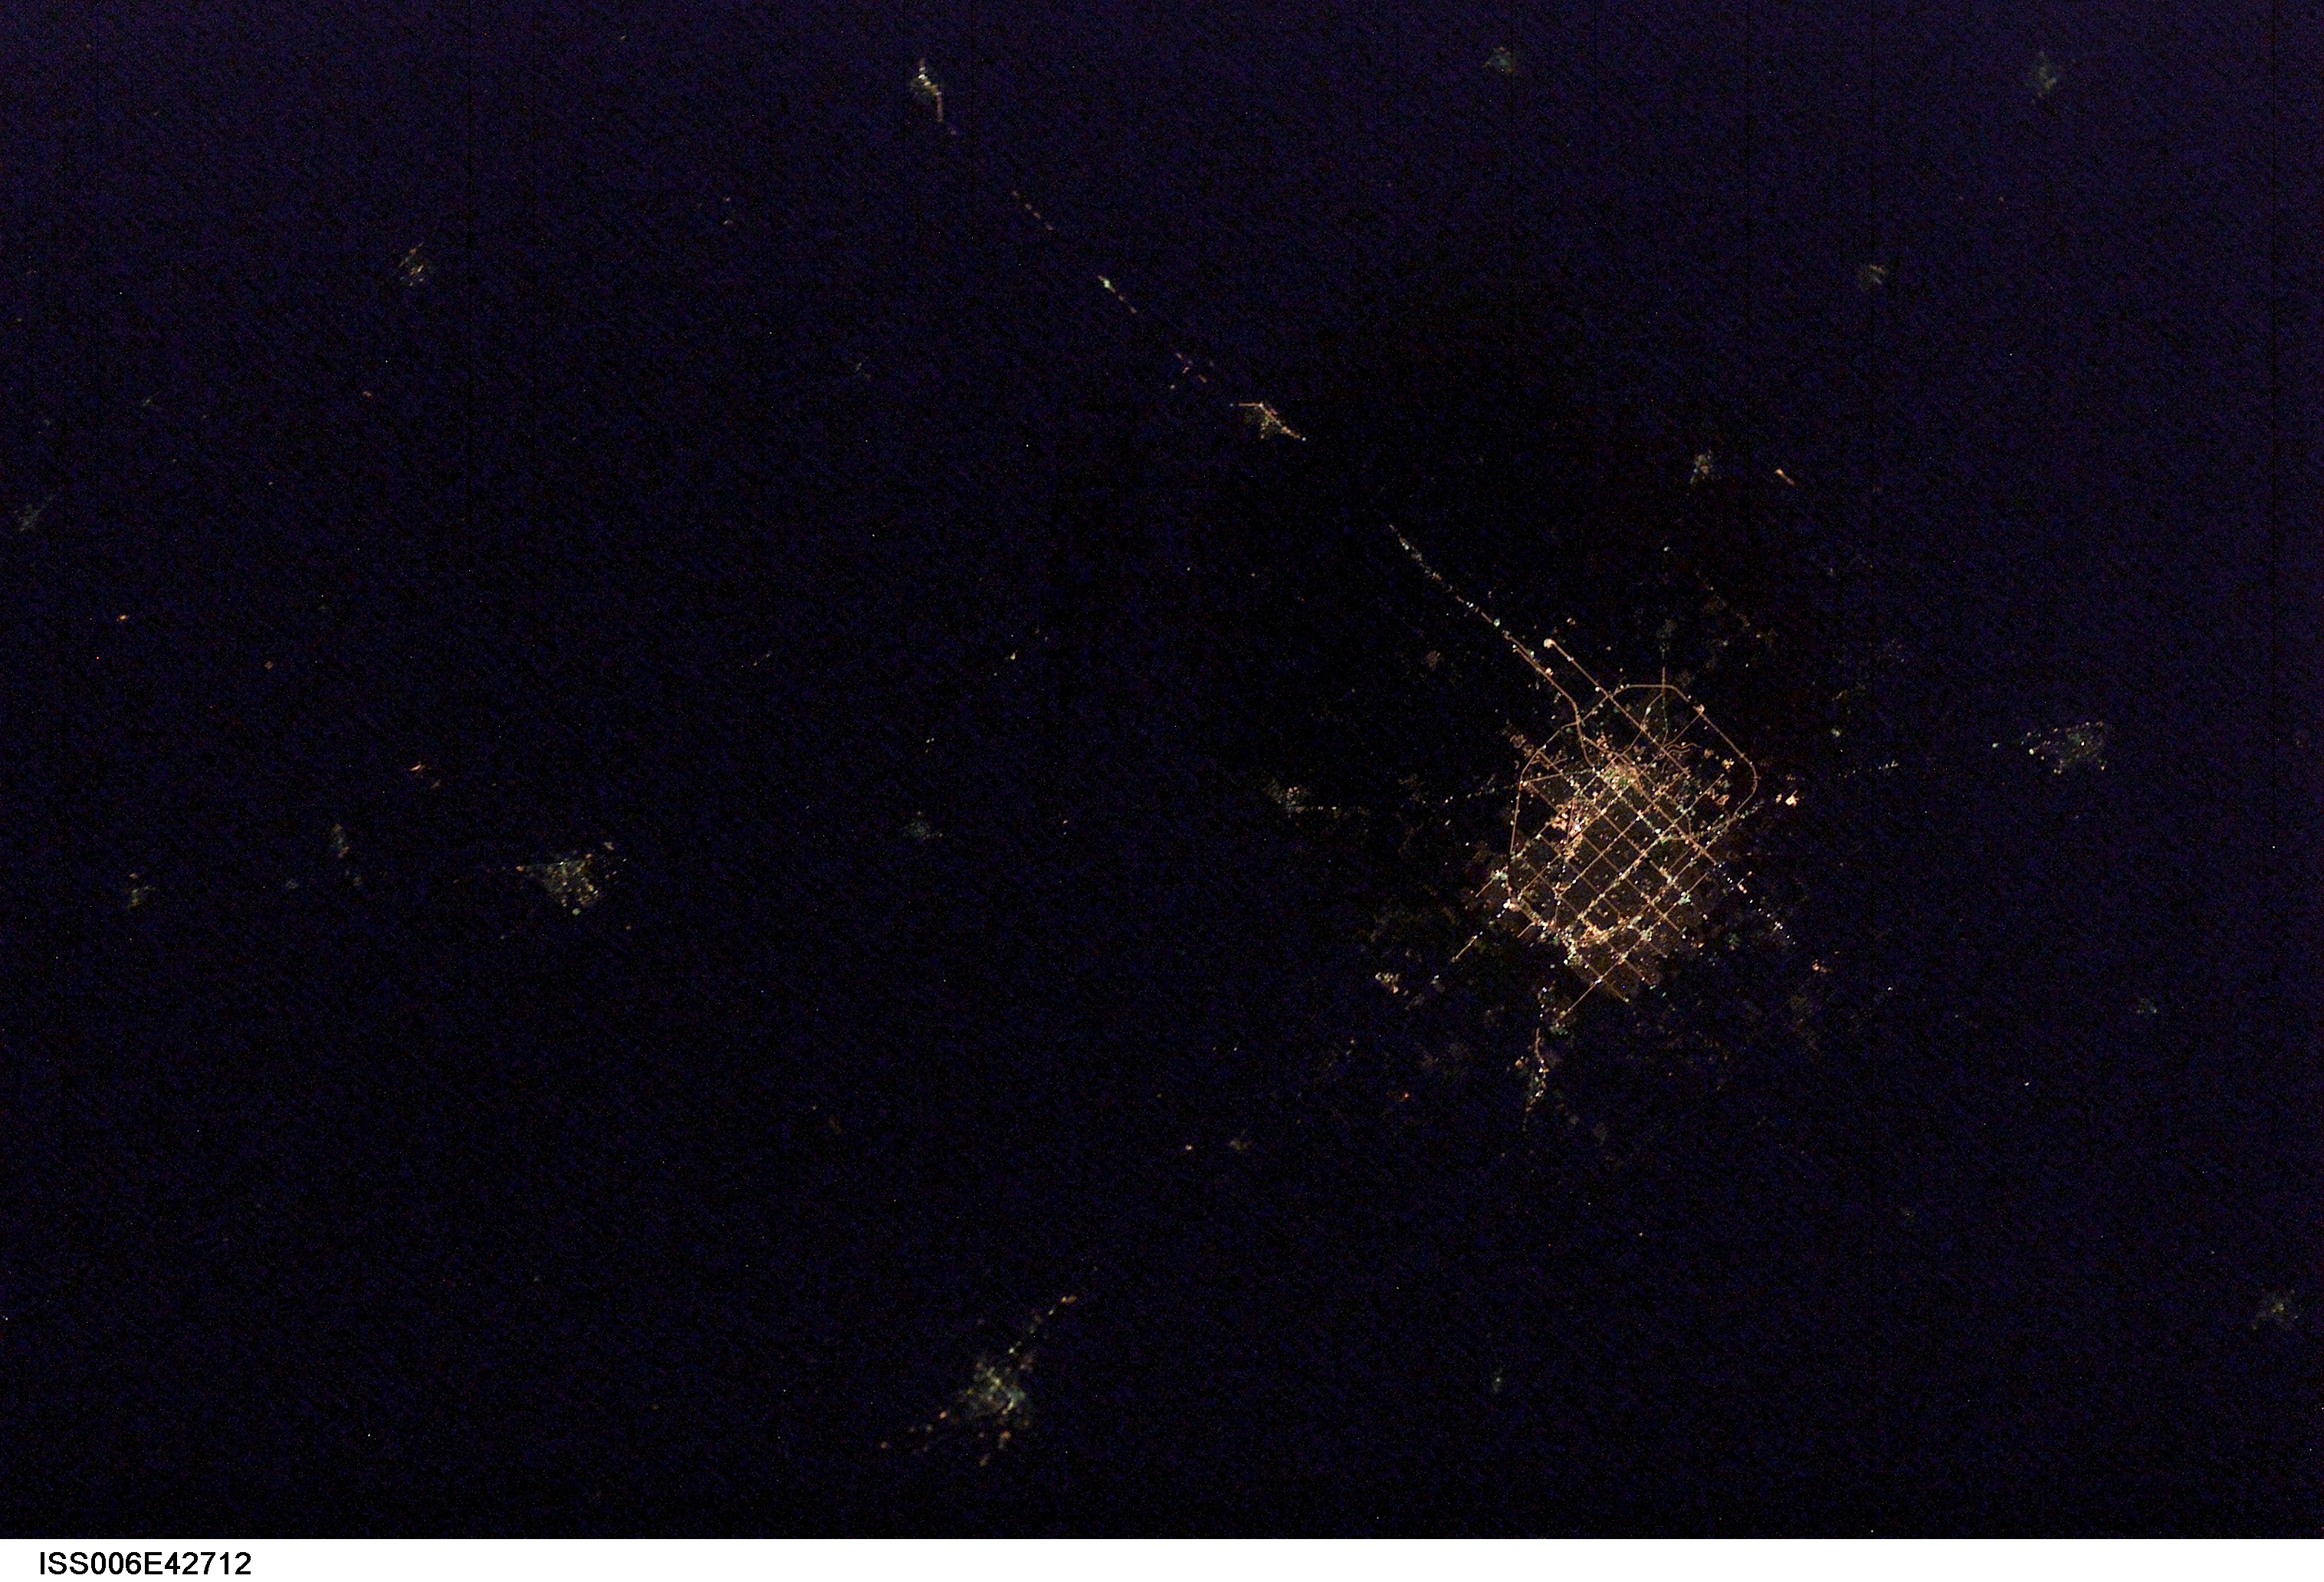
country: USA-TEXAS
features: LUBBOCK AT NIGHT
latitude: 33.5
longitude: -102.0
